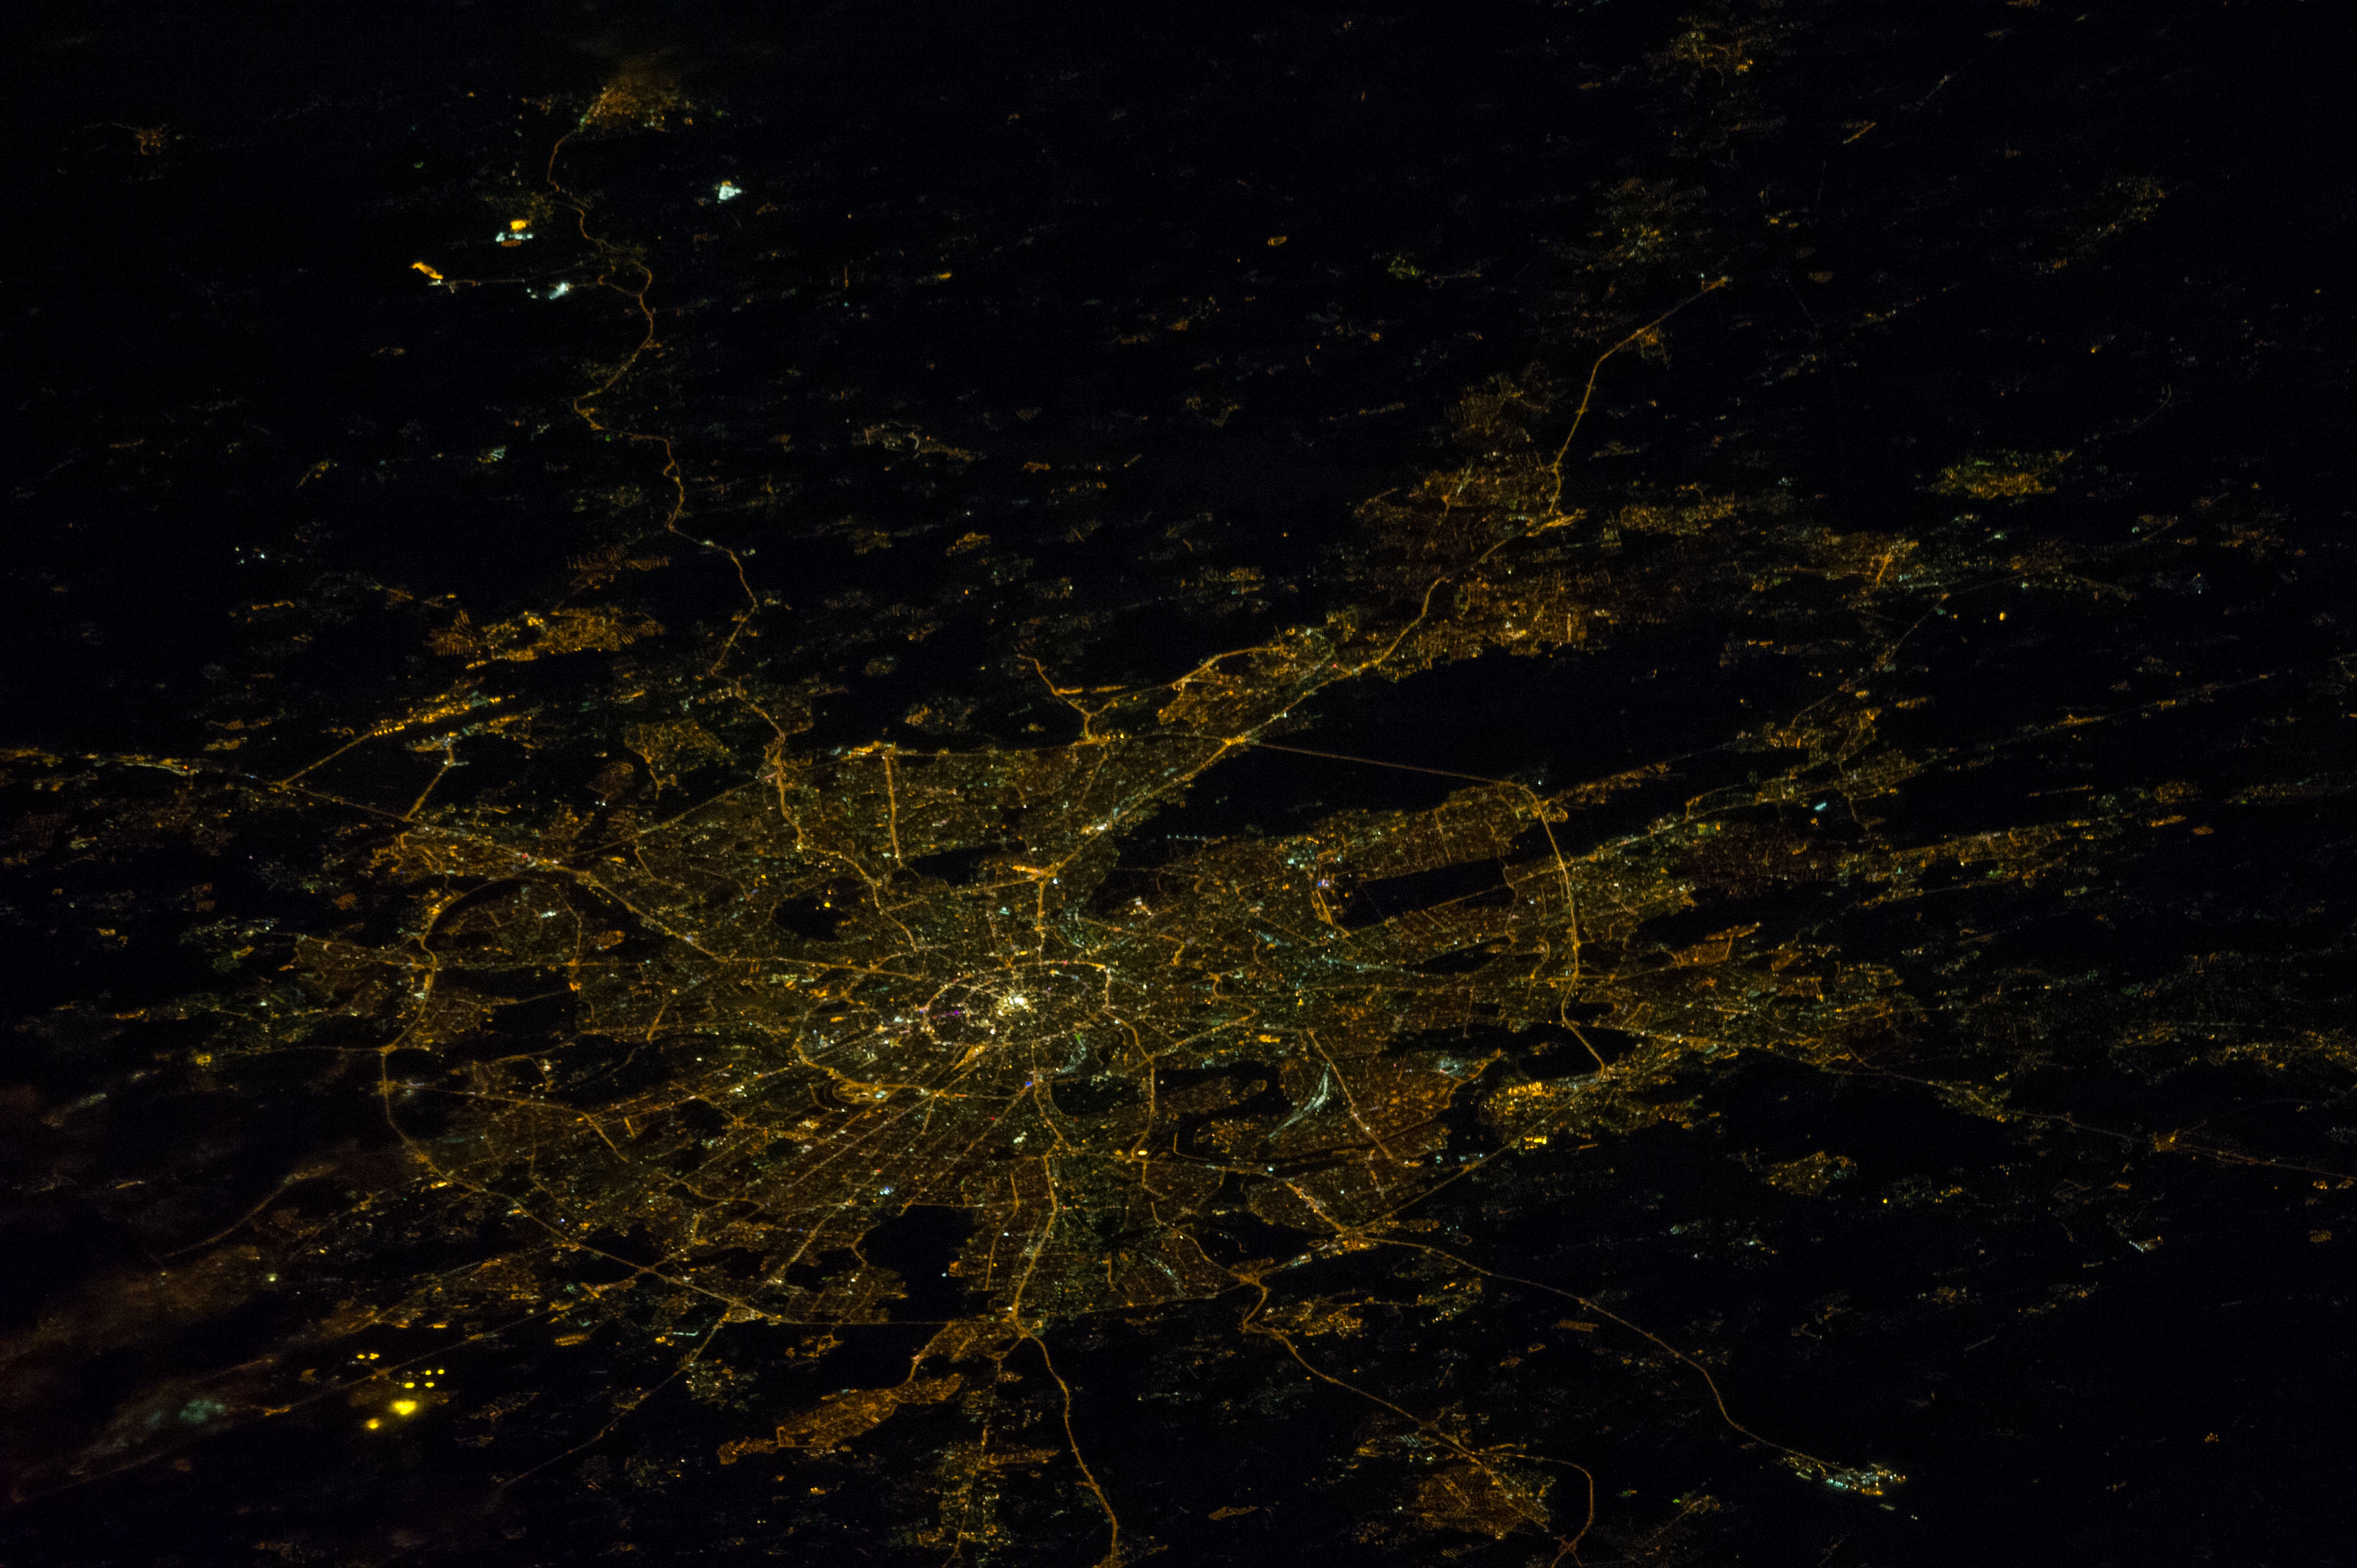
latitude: 55.8
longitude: 37.6
